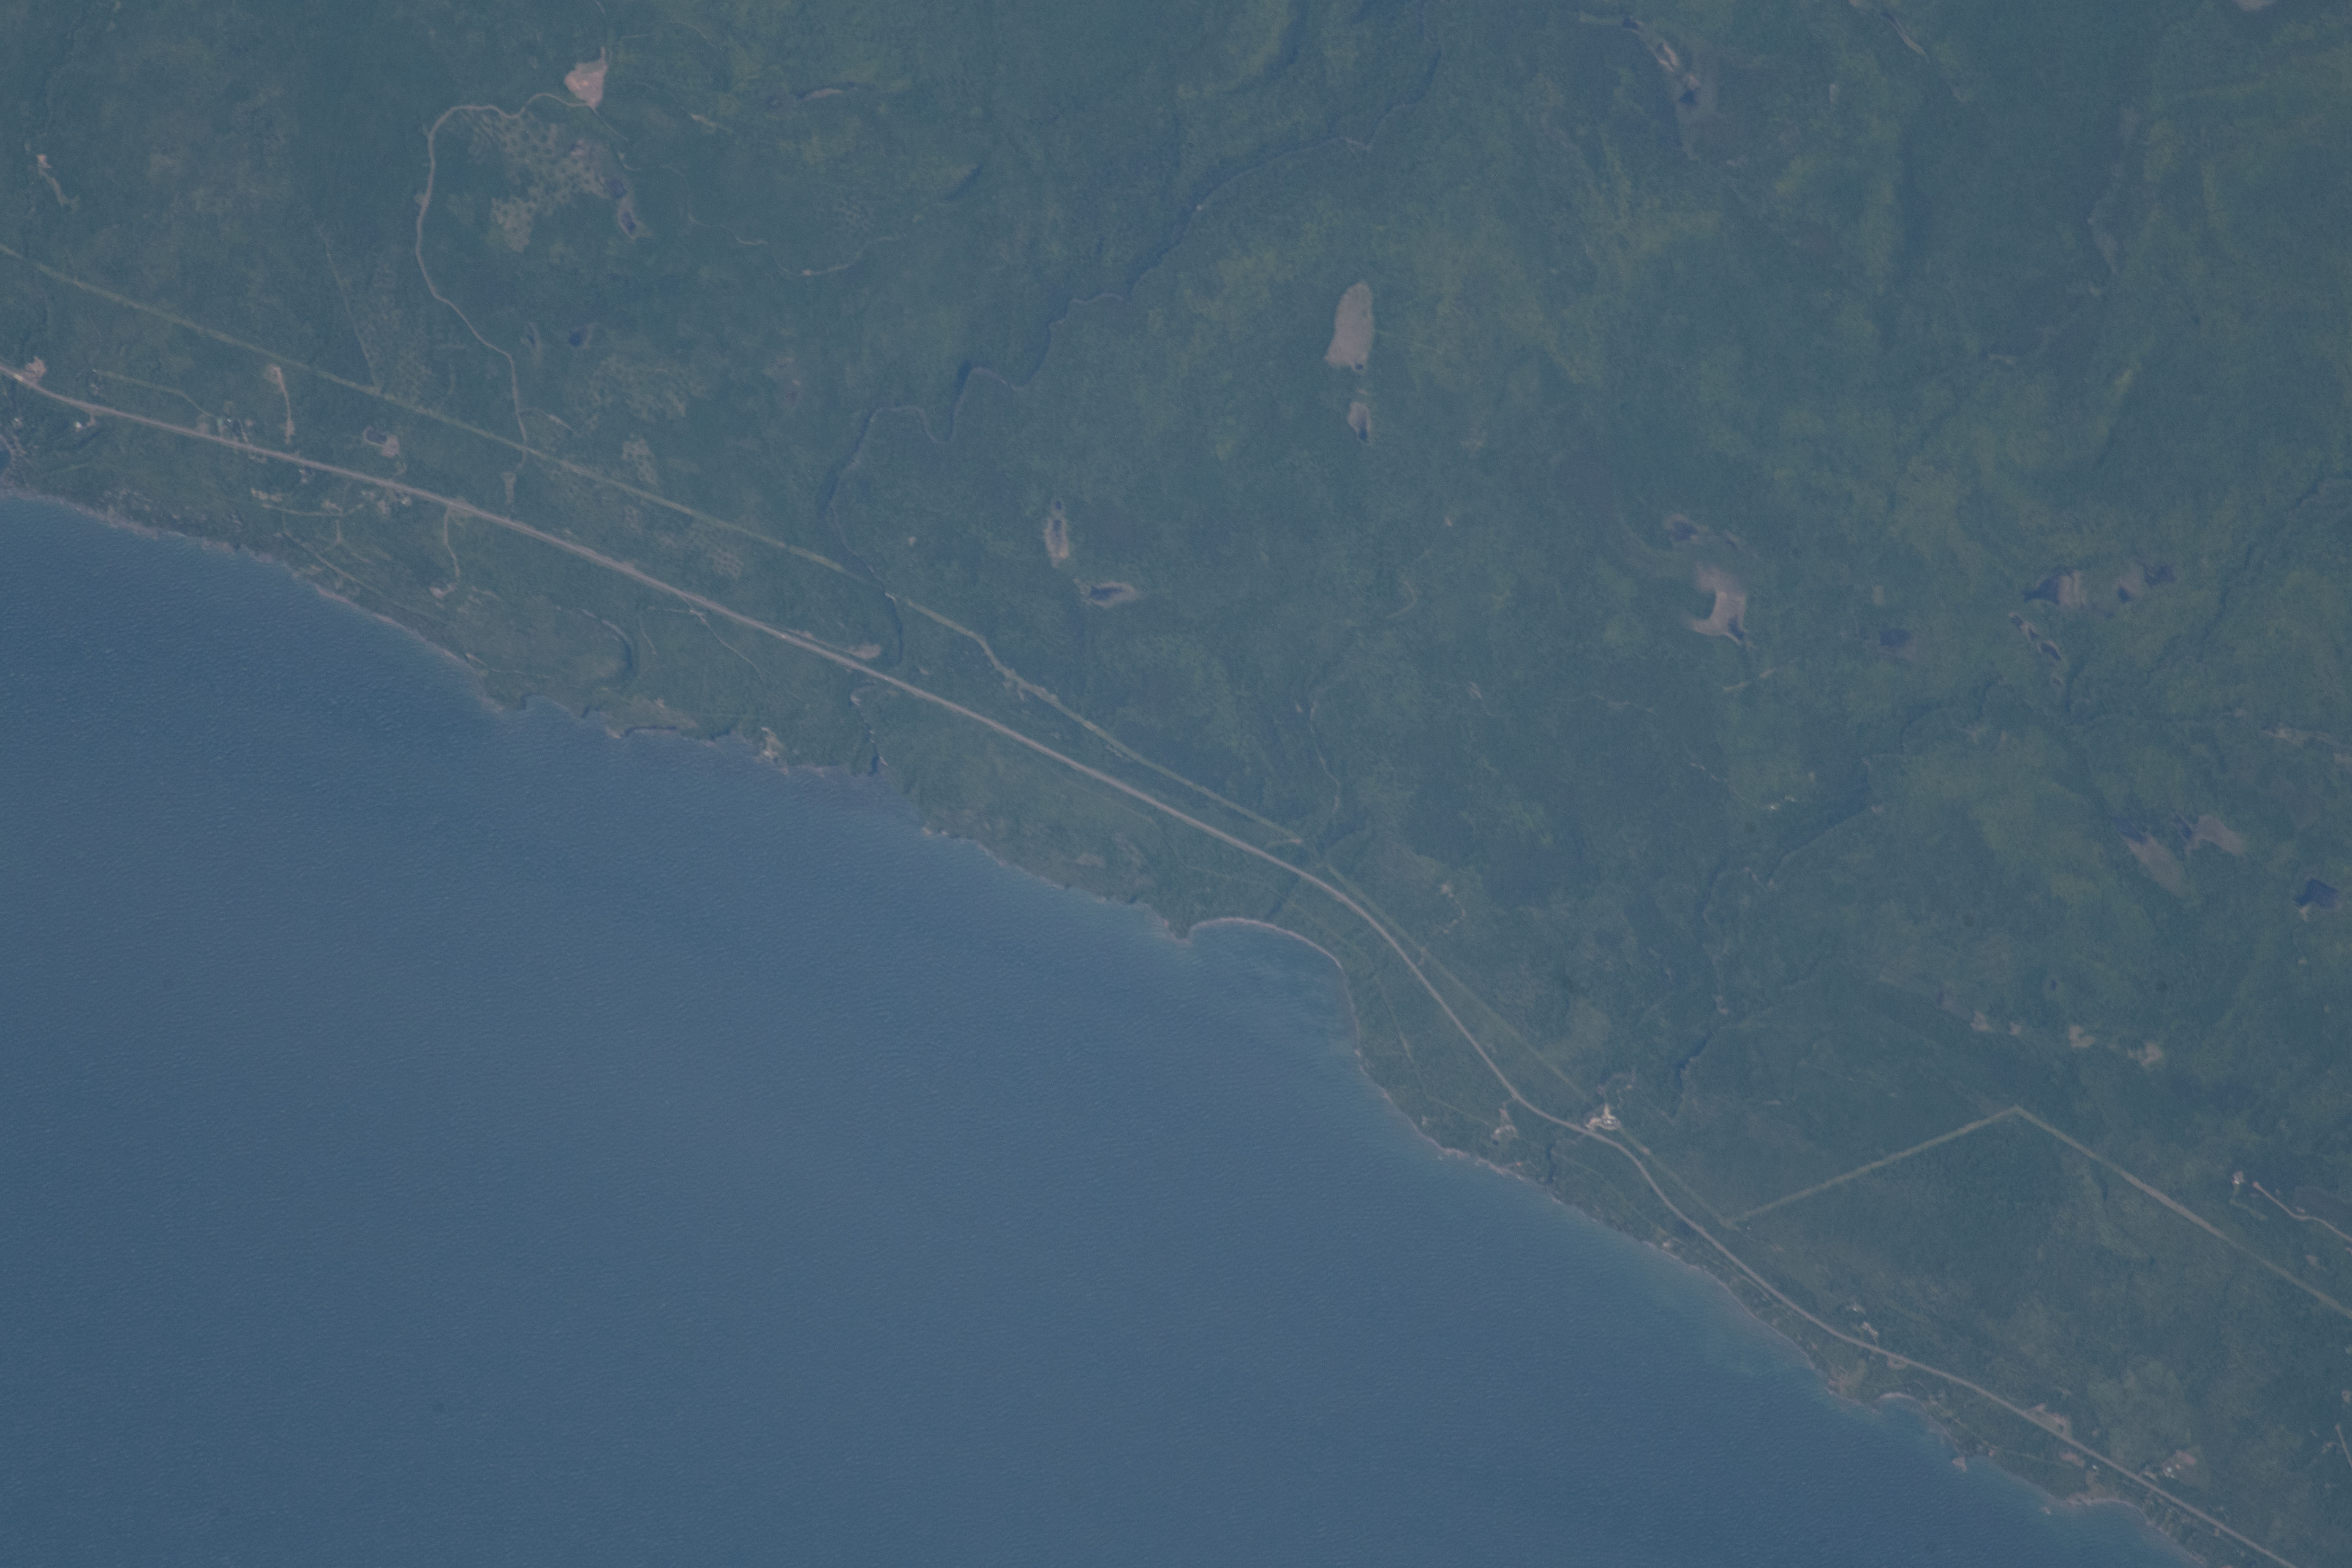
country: USA-MINNESOTA
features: PORK BAY
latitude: 47.5
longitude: -91.1
